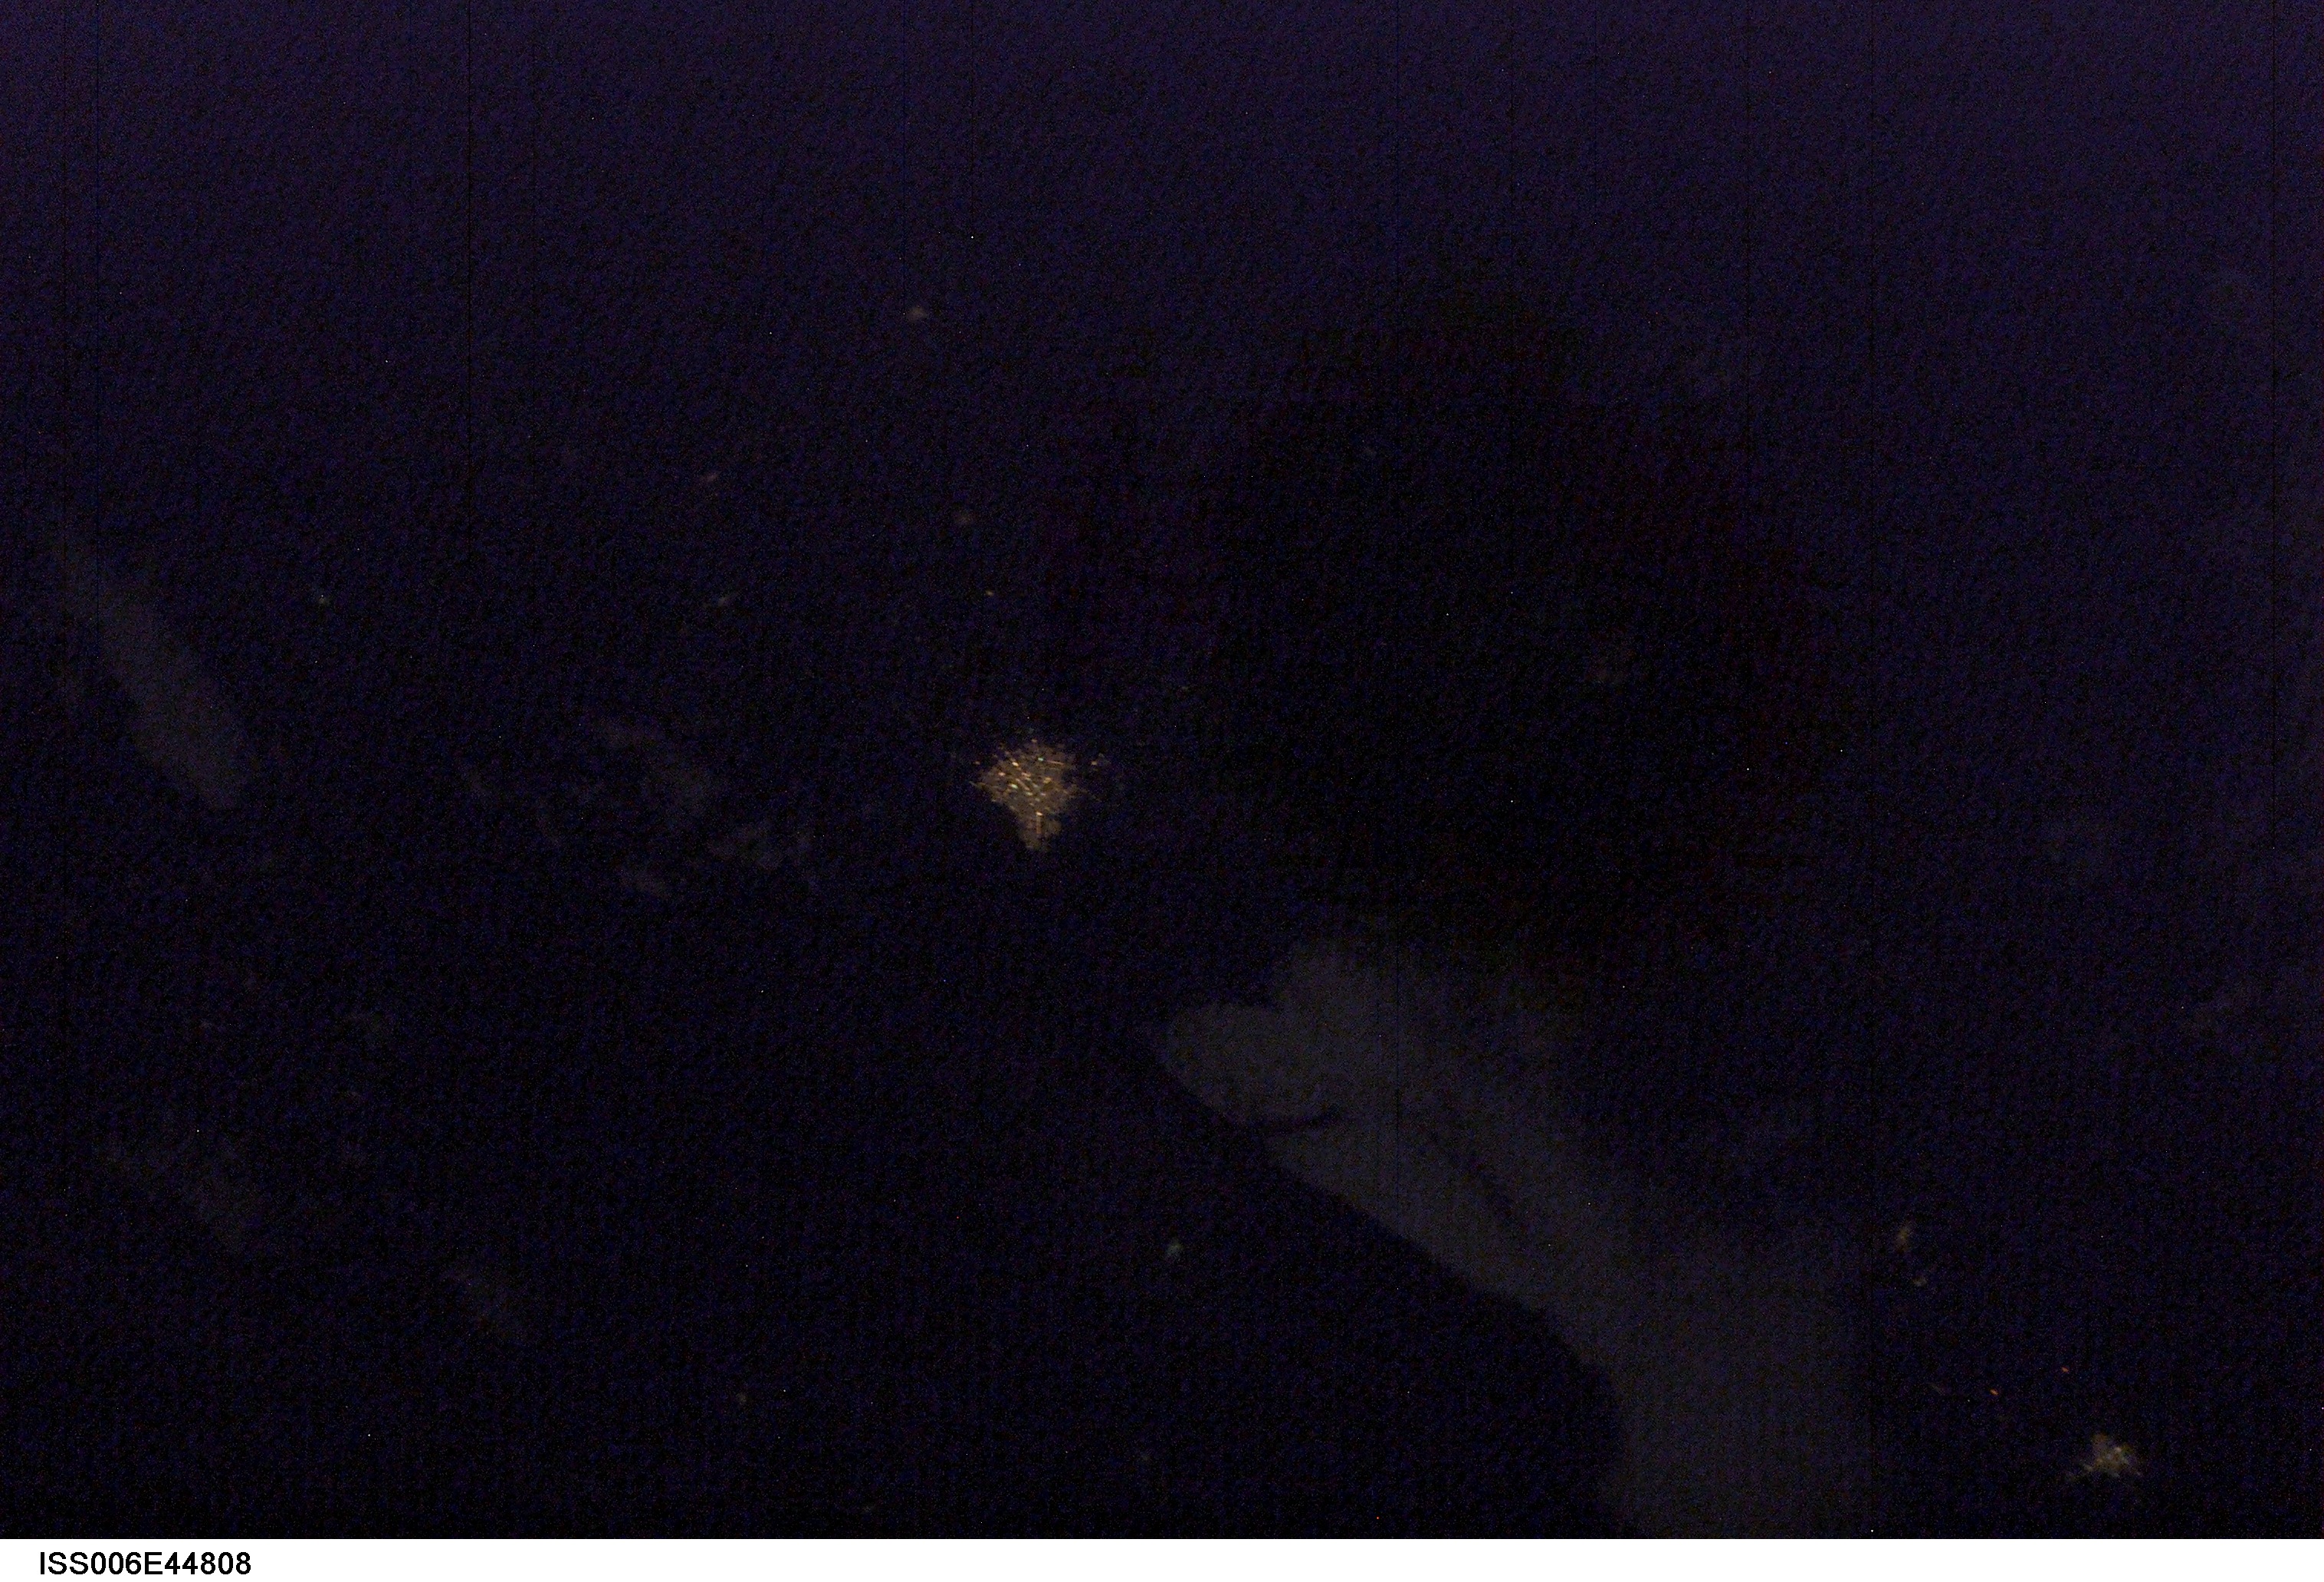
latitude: 23.5
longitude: -99.0
